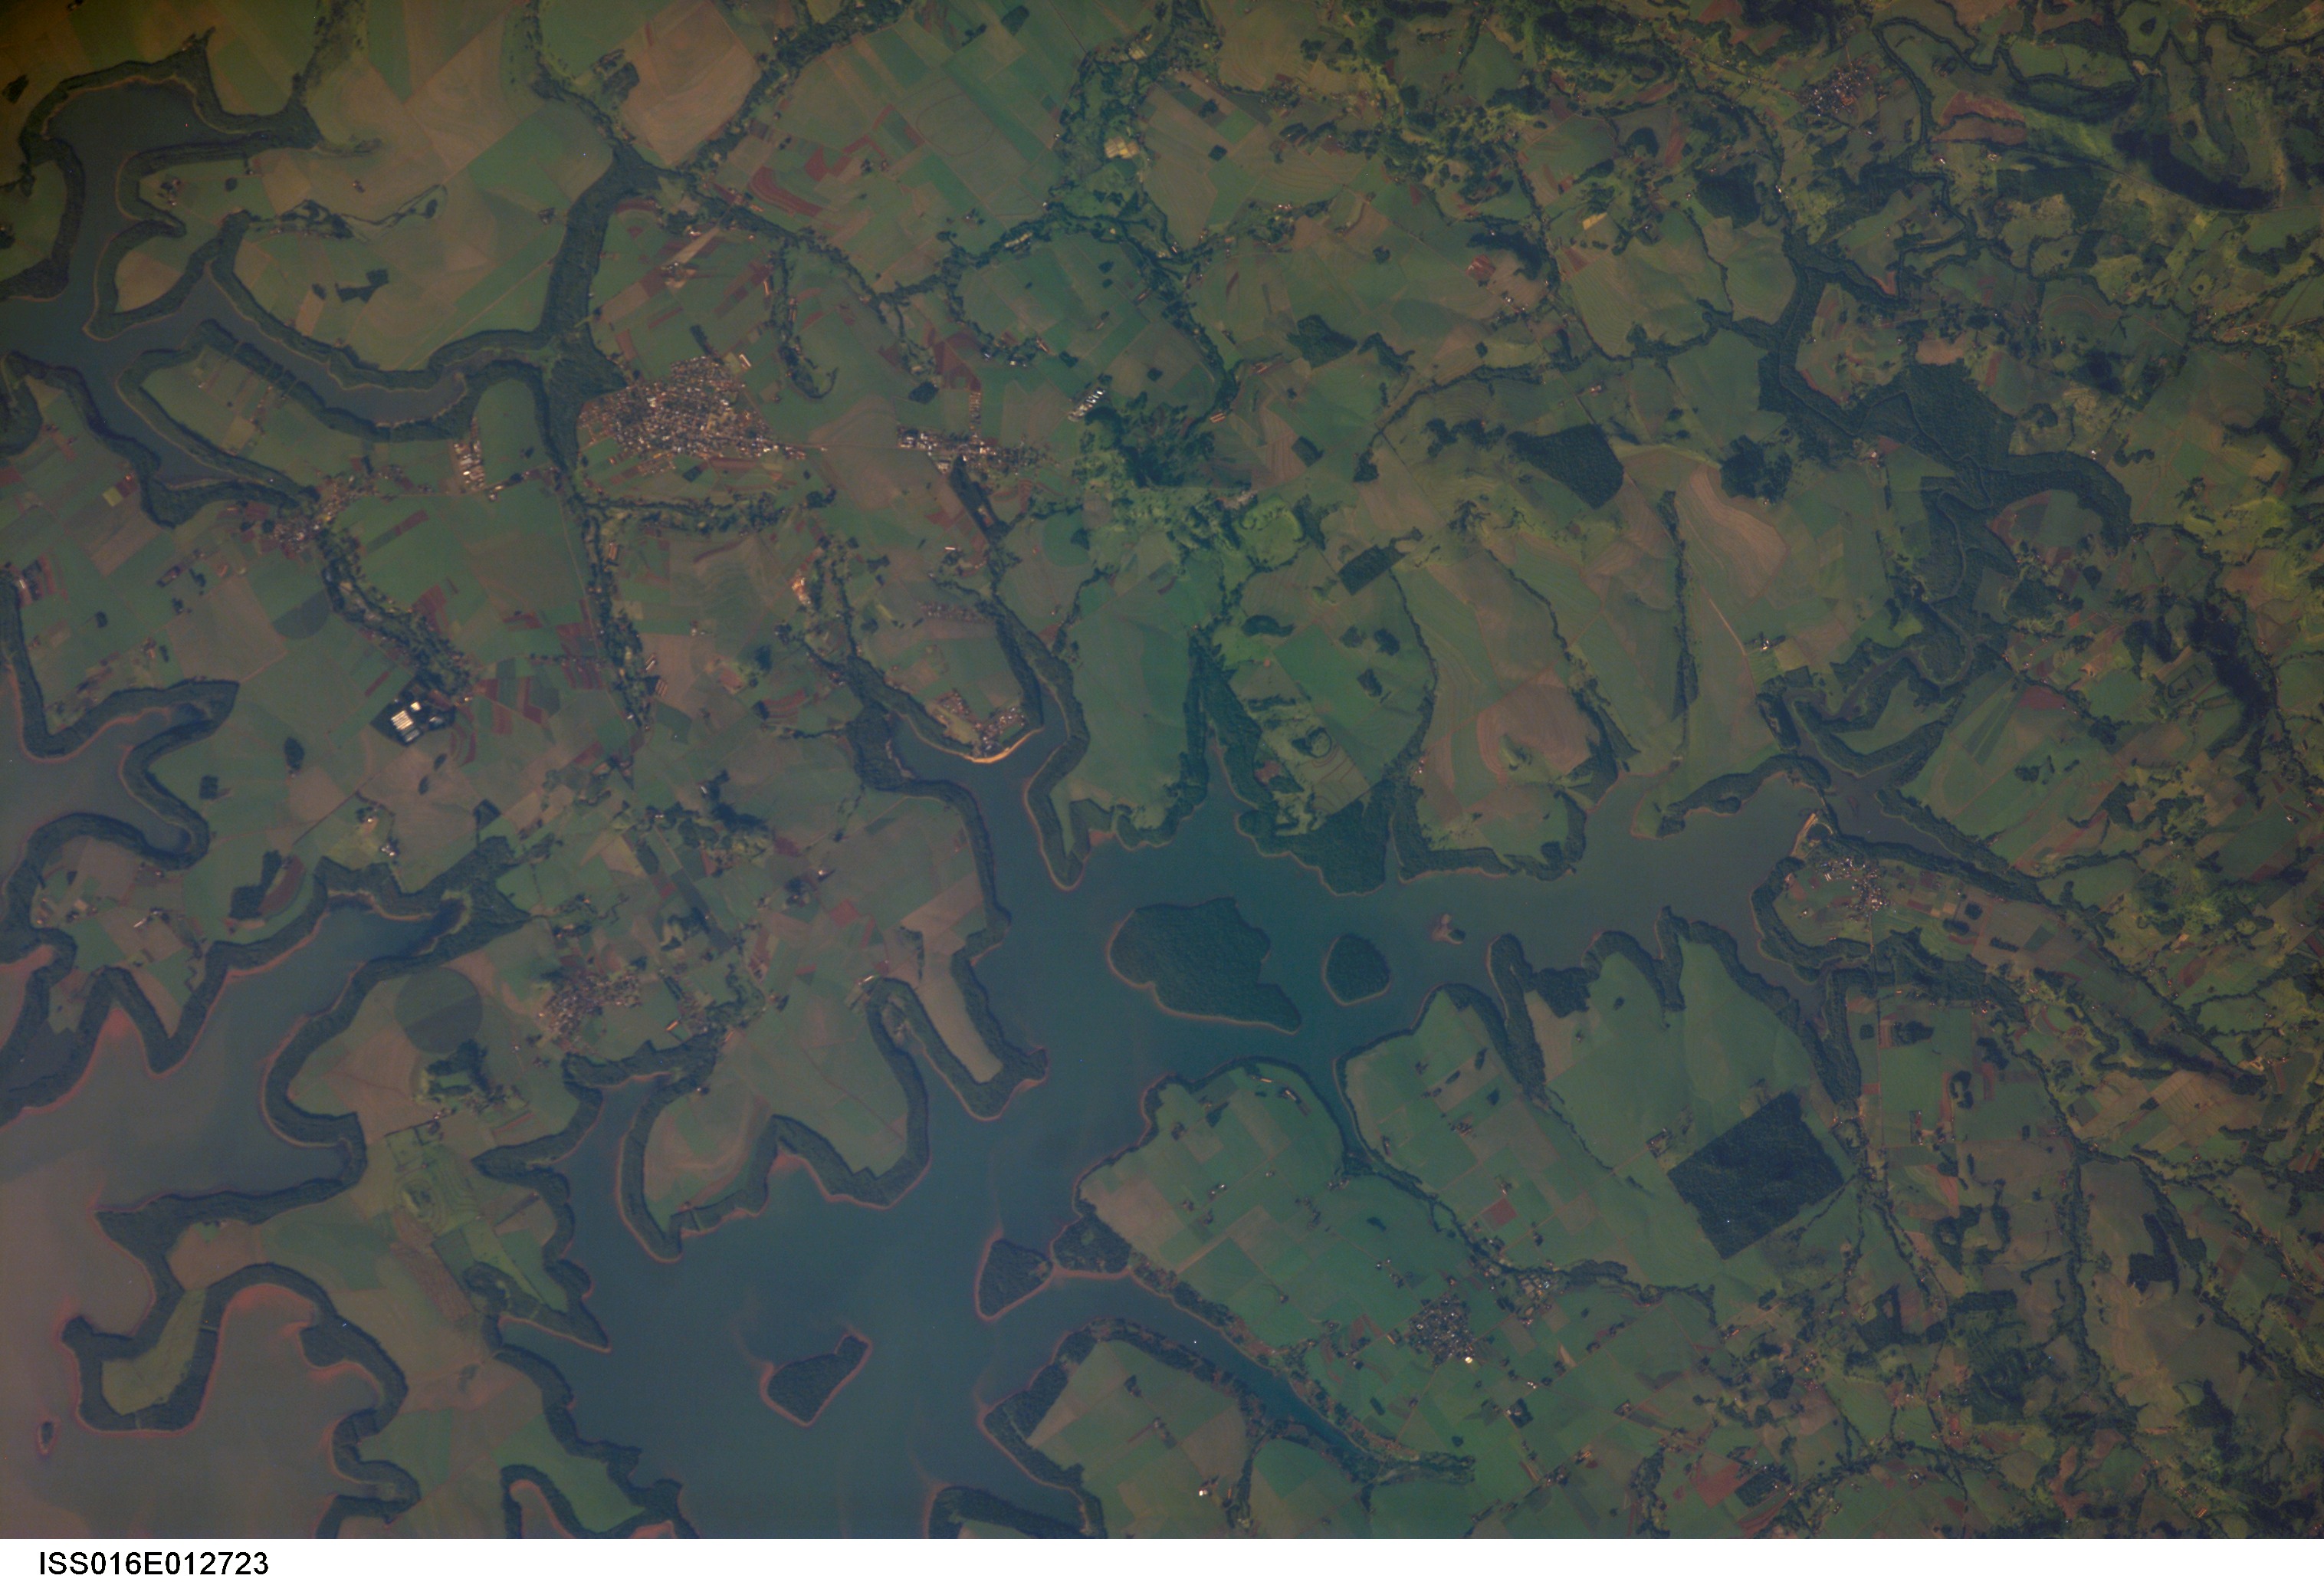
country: BRAZIL
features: ITAIPU RES., MISSAL AREA, AGR.
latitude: -25.2
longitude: -54.3
